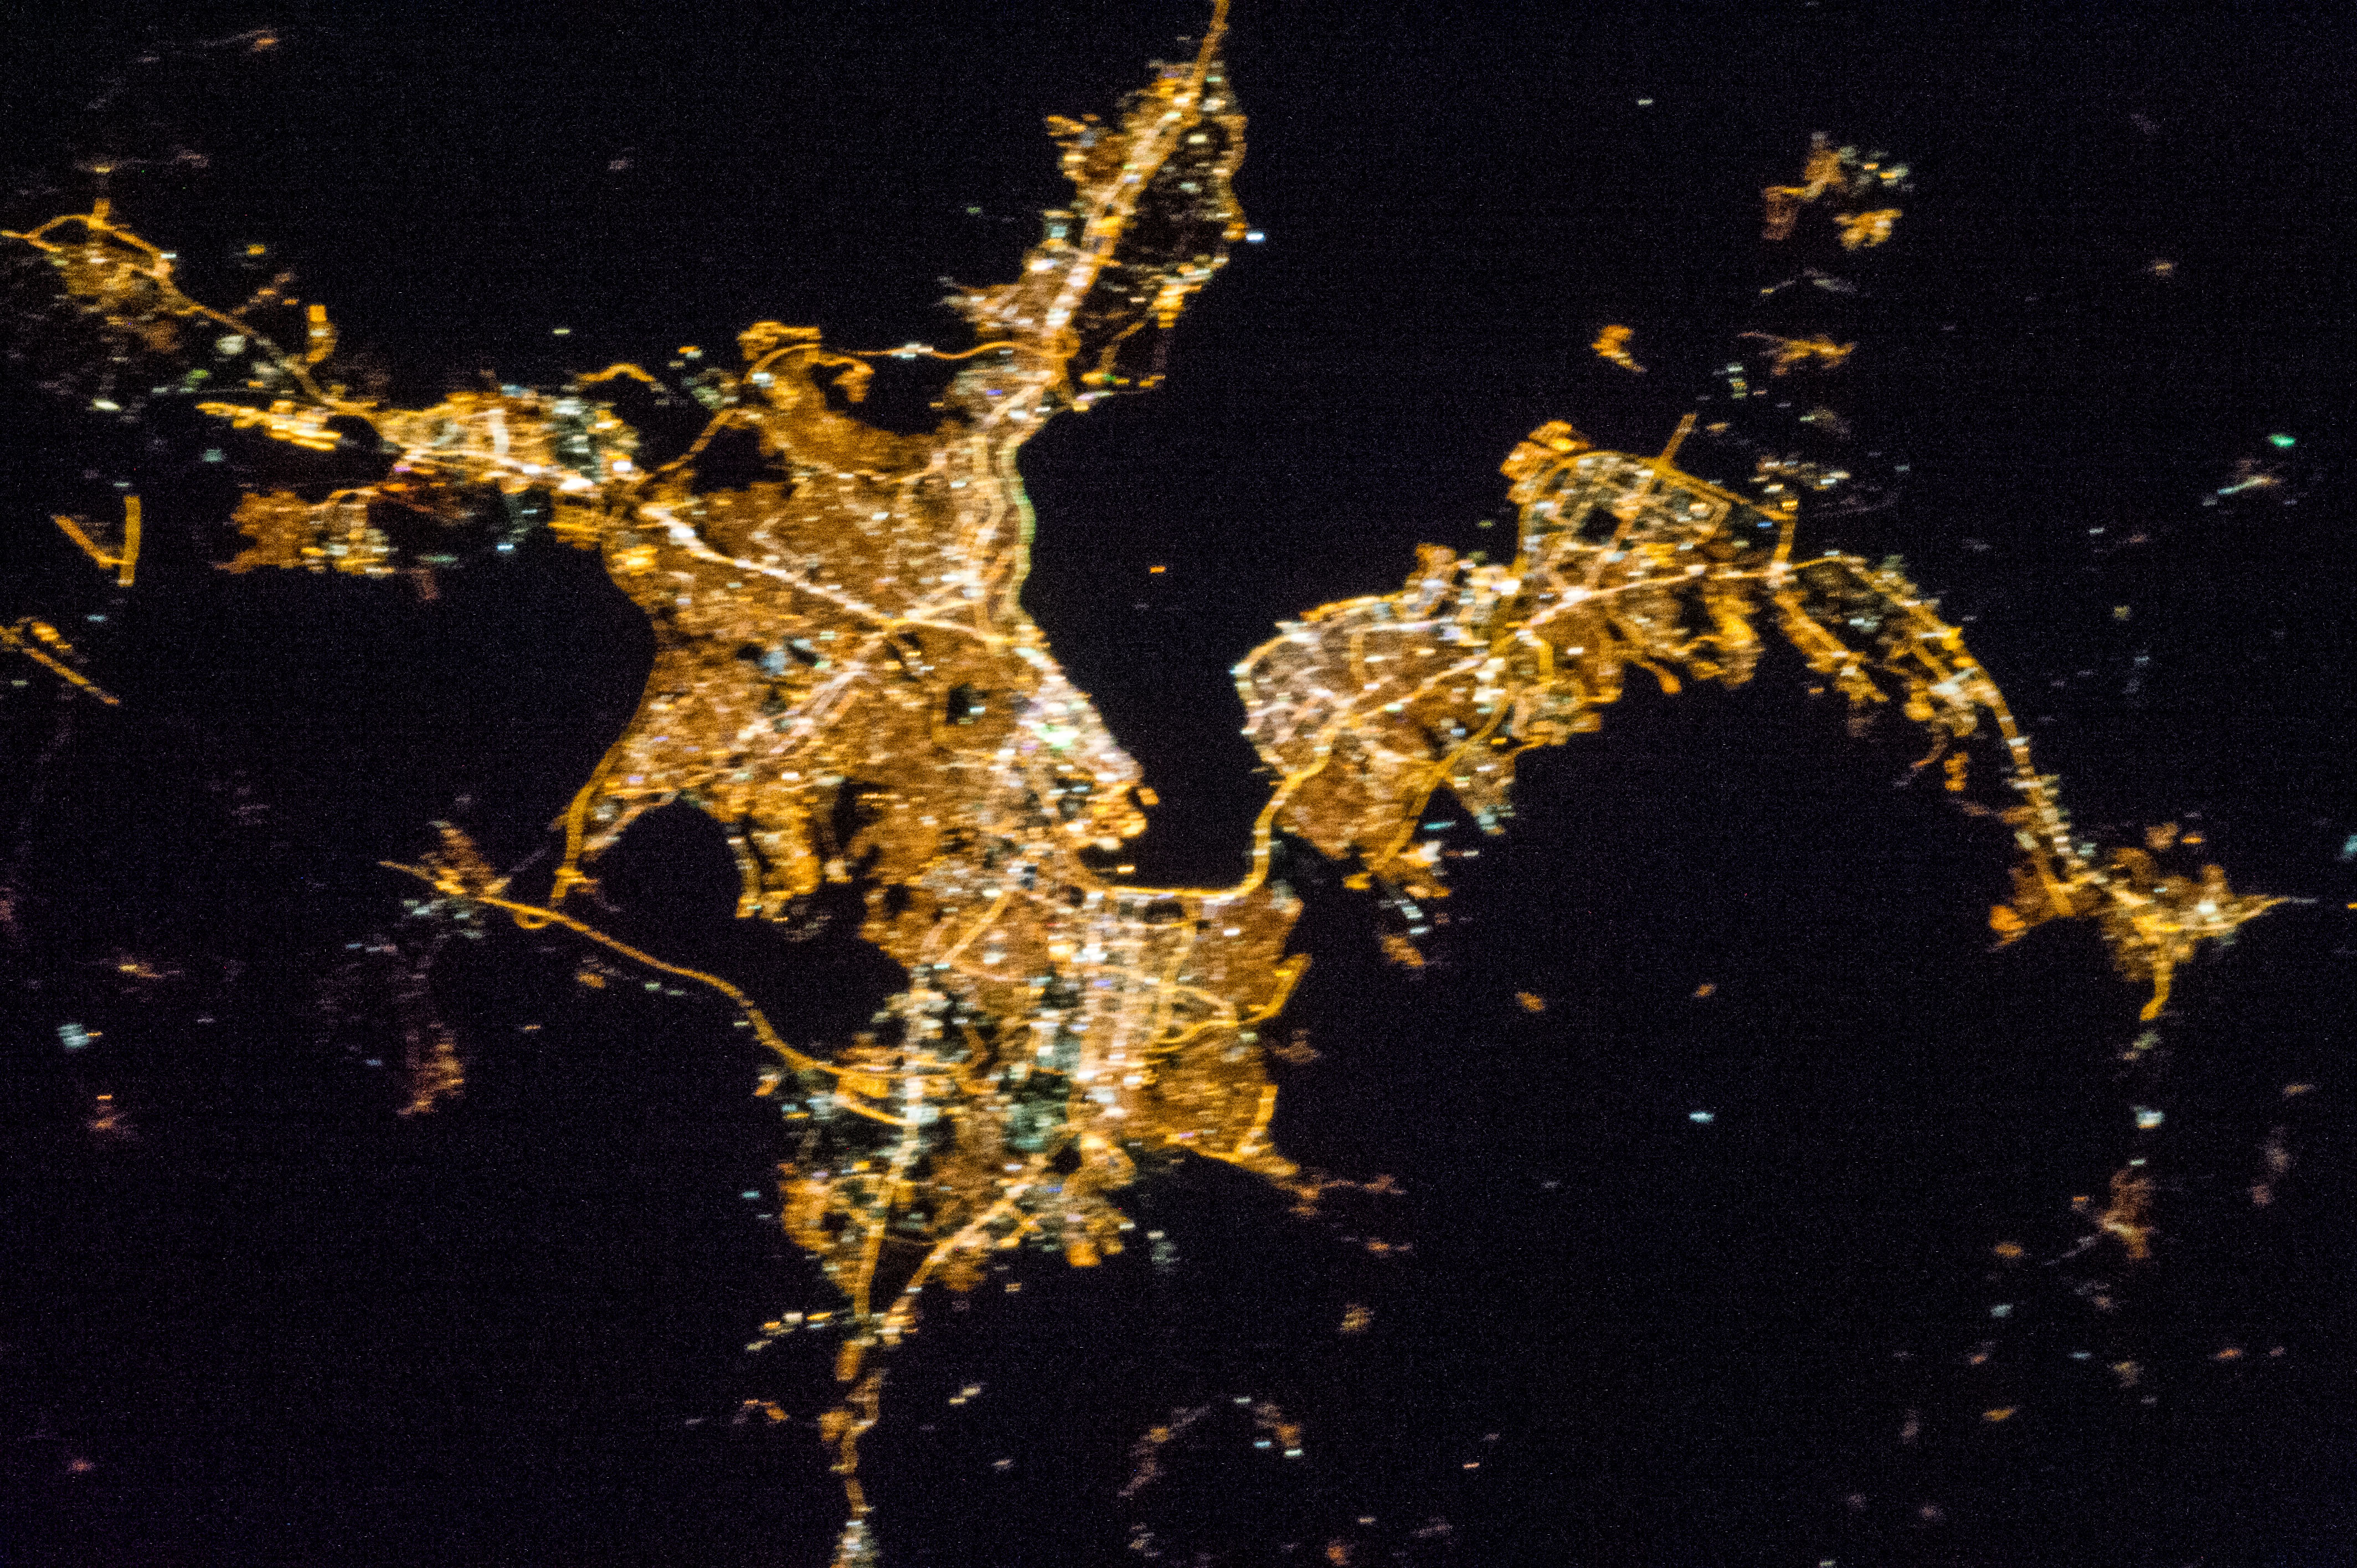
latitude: 38.4
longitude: 27.2
